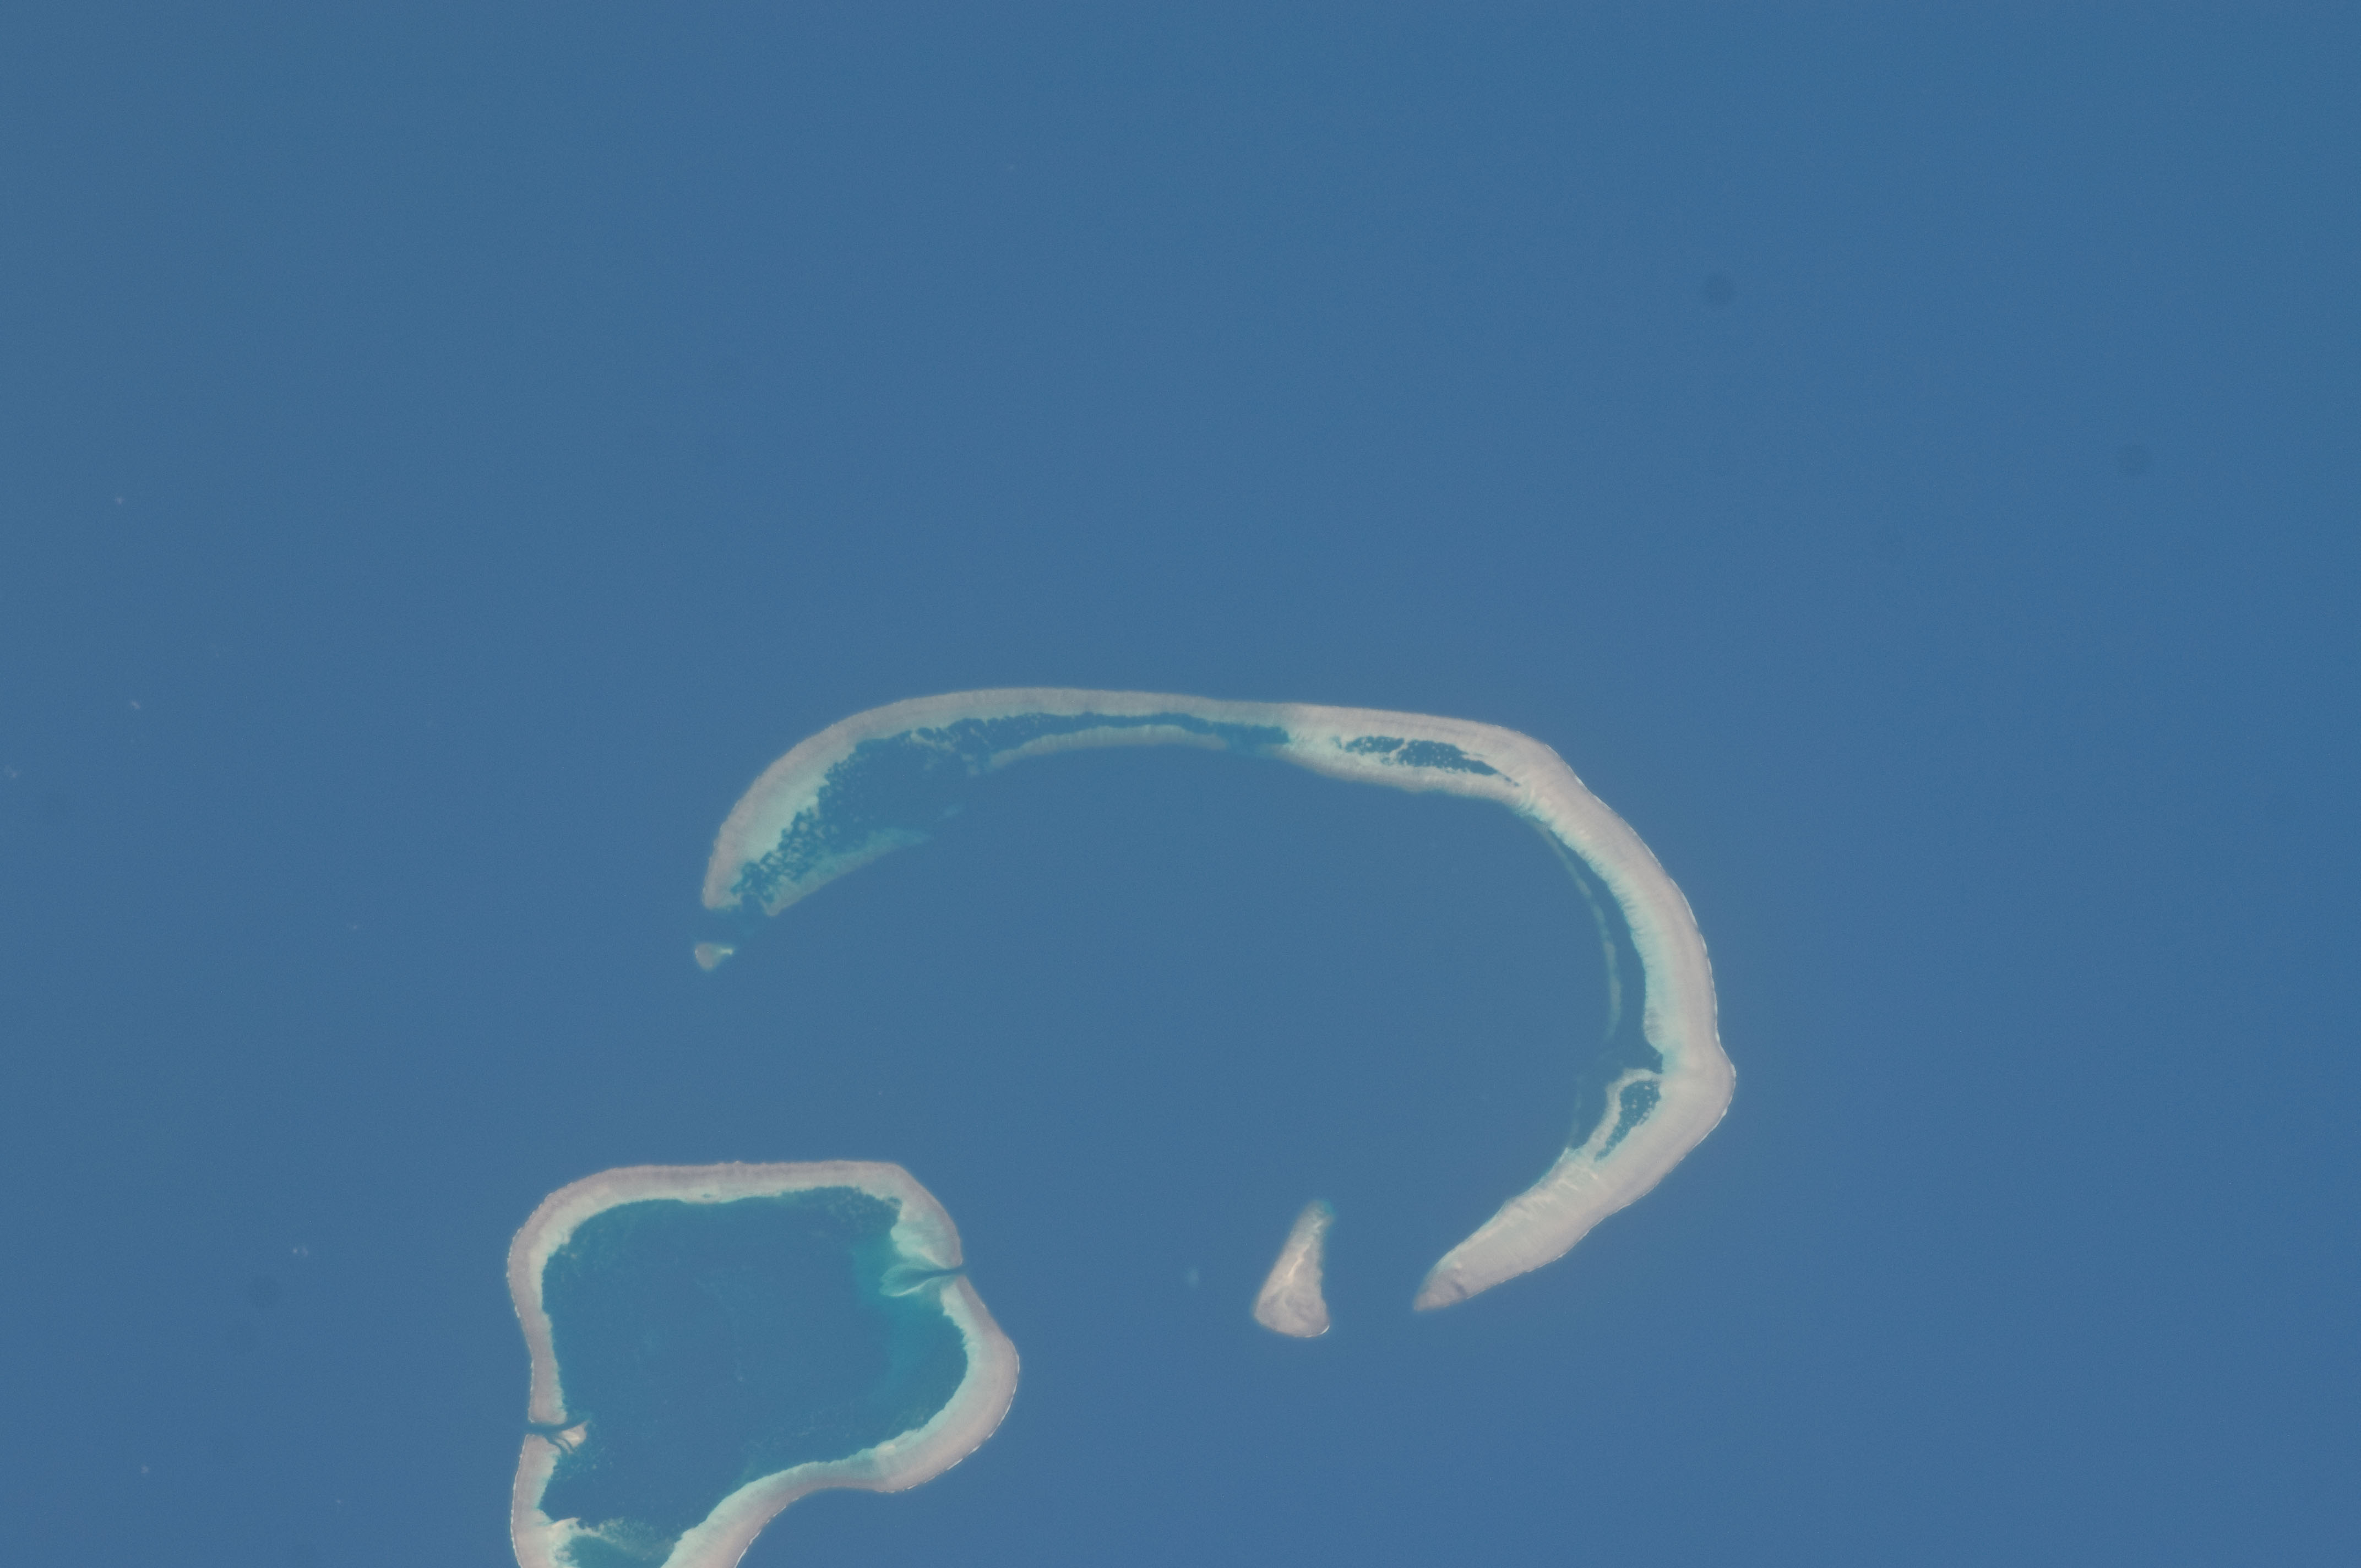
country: INDONESIA
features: INDIAN O., SCOTT REEF, CORAL REEF
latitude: -14.1
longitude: 121.9
